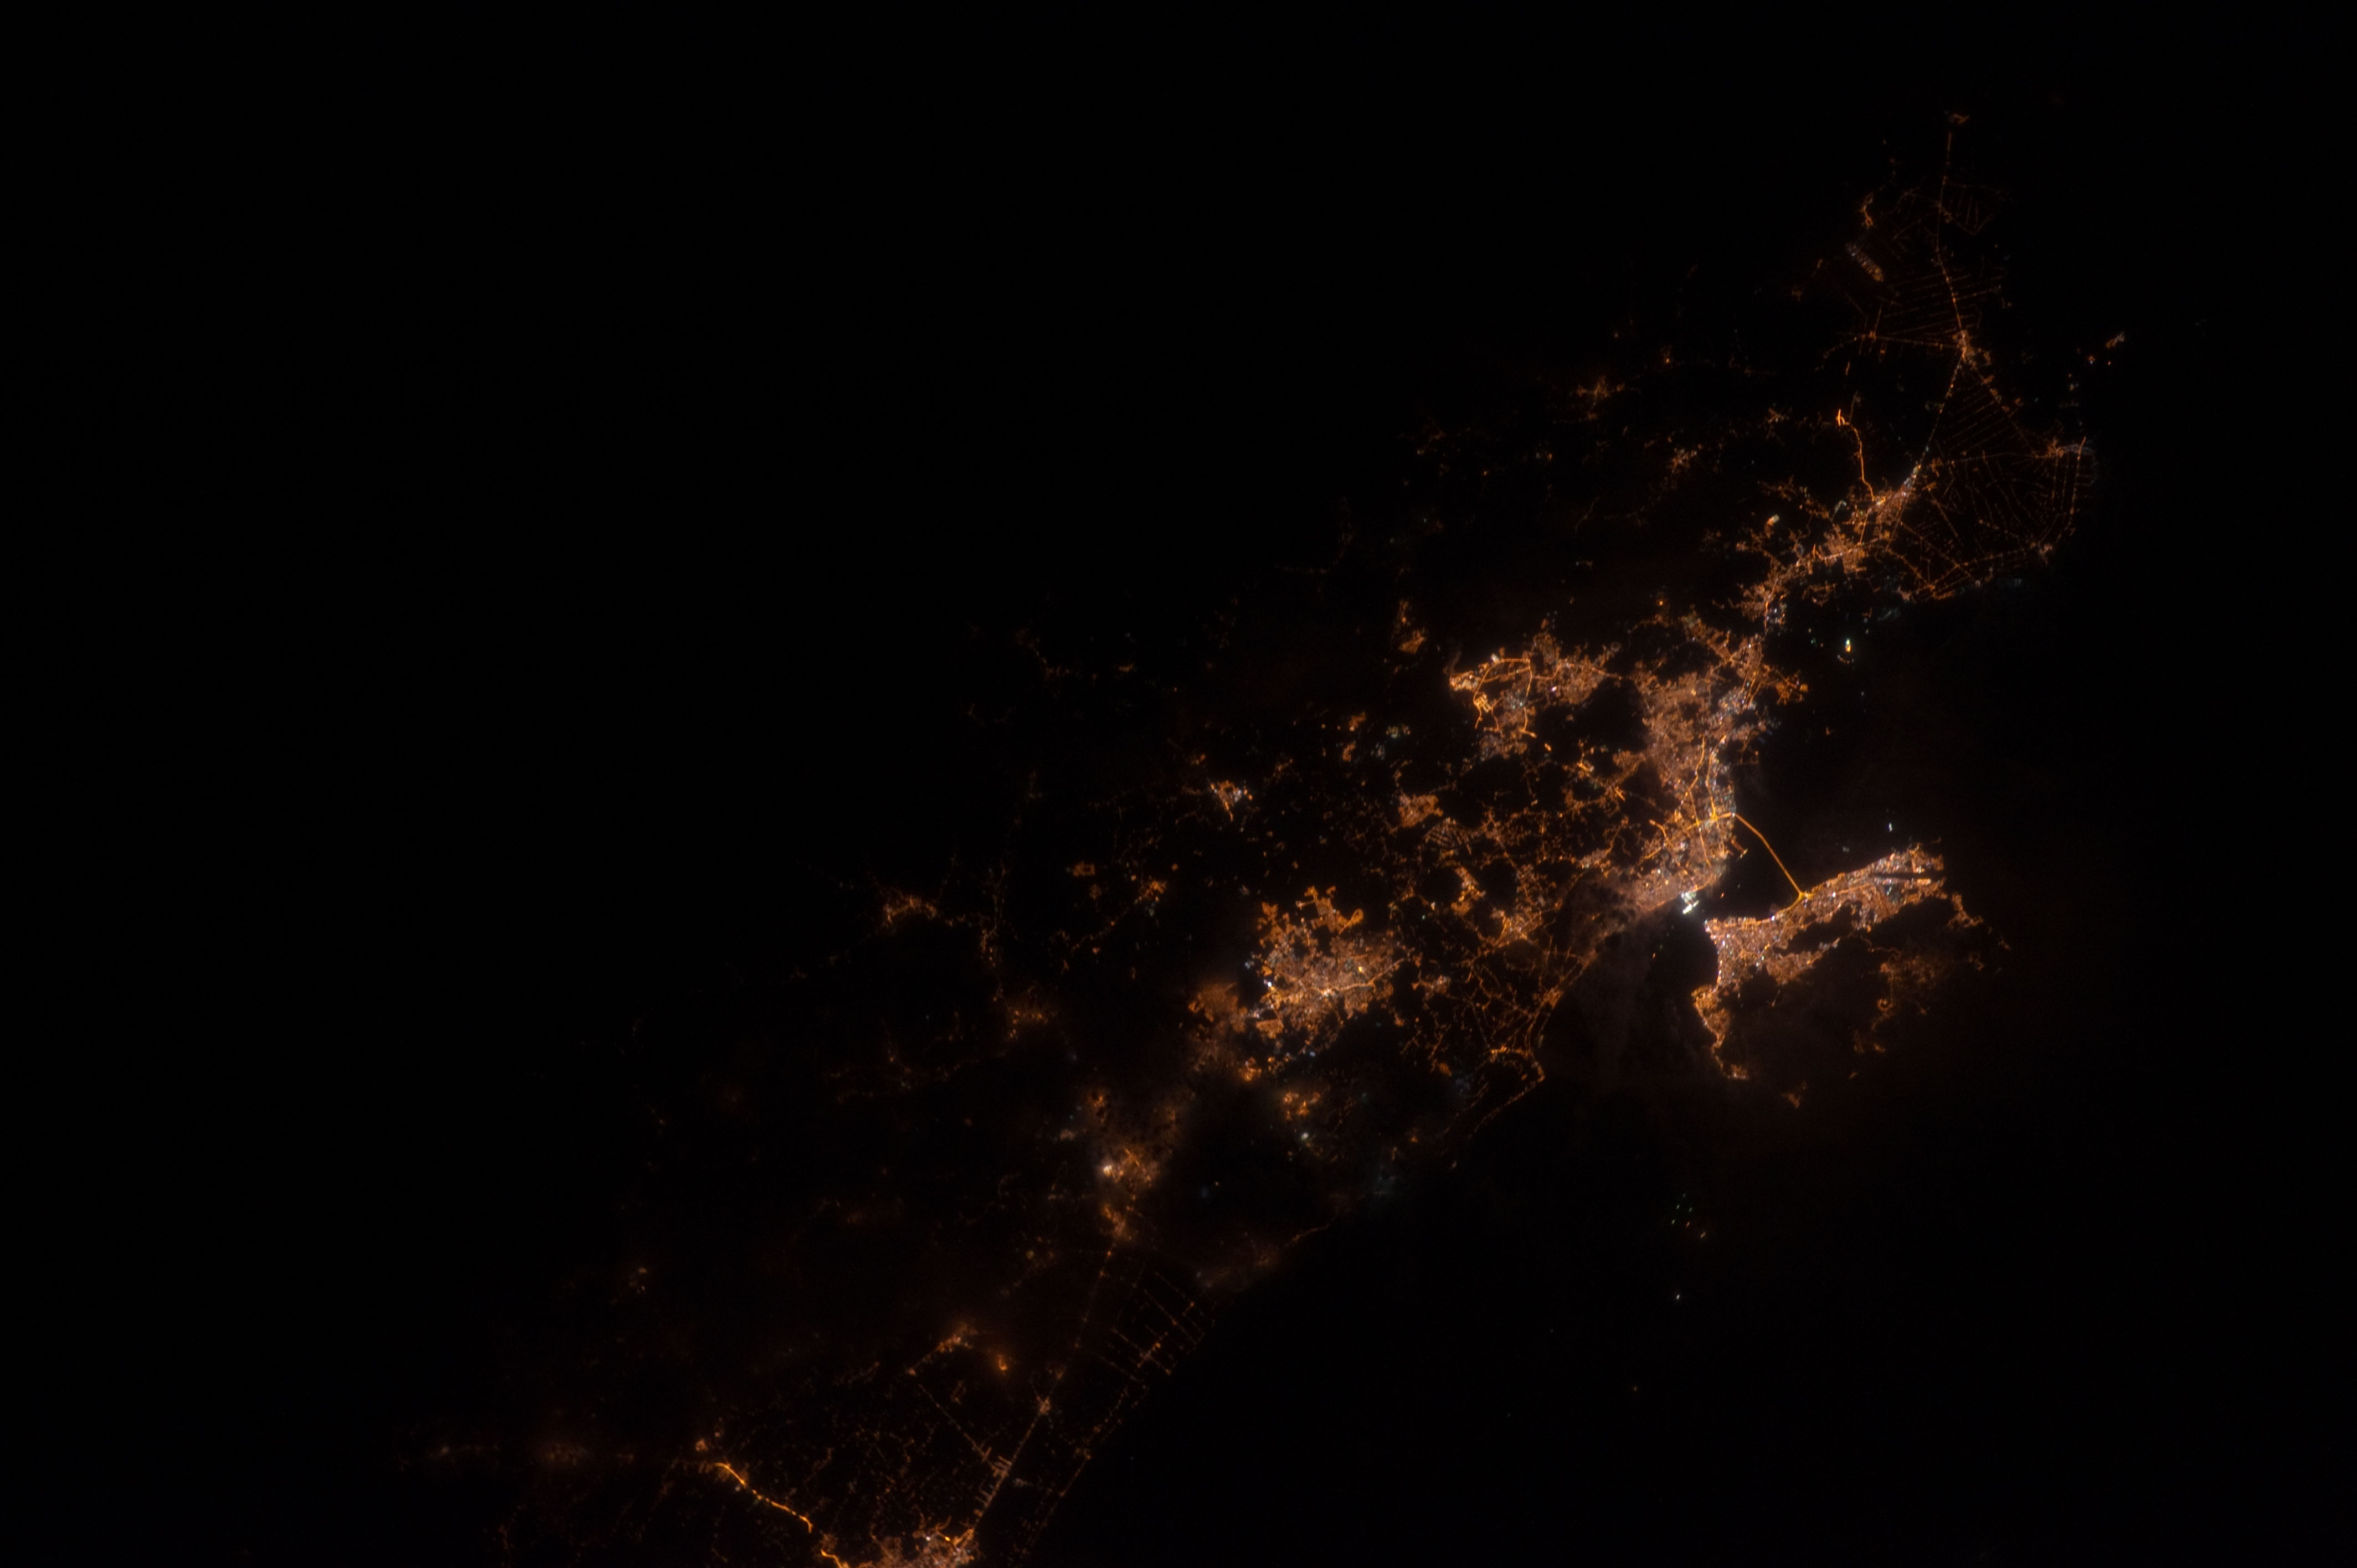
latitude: 5.4
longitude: 100.4
